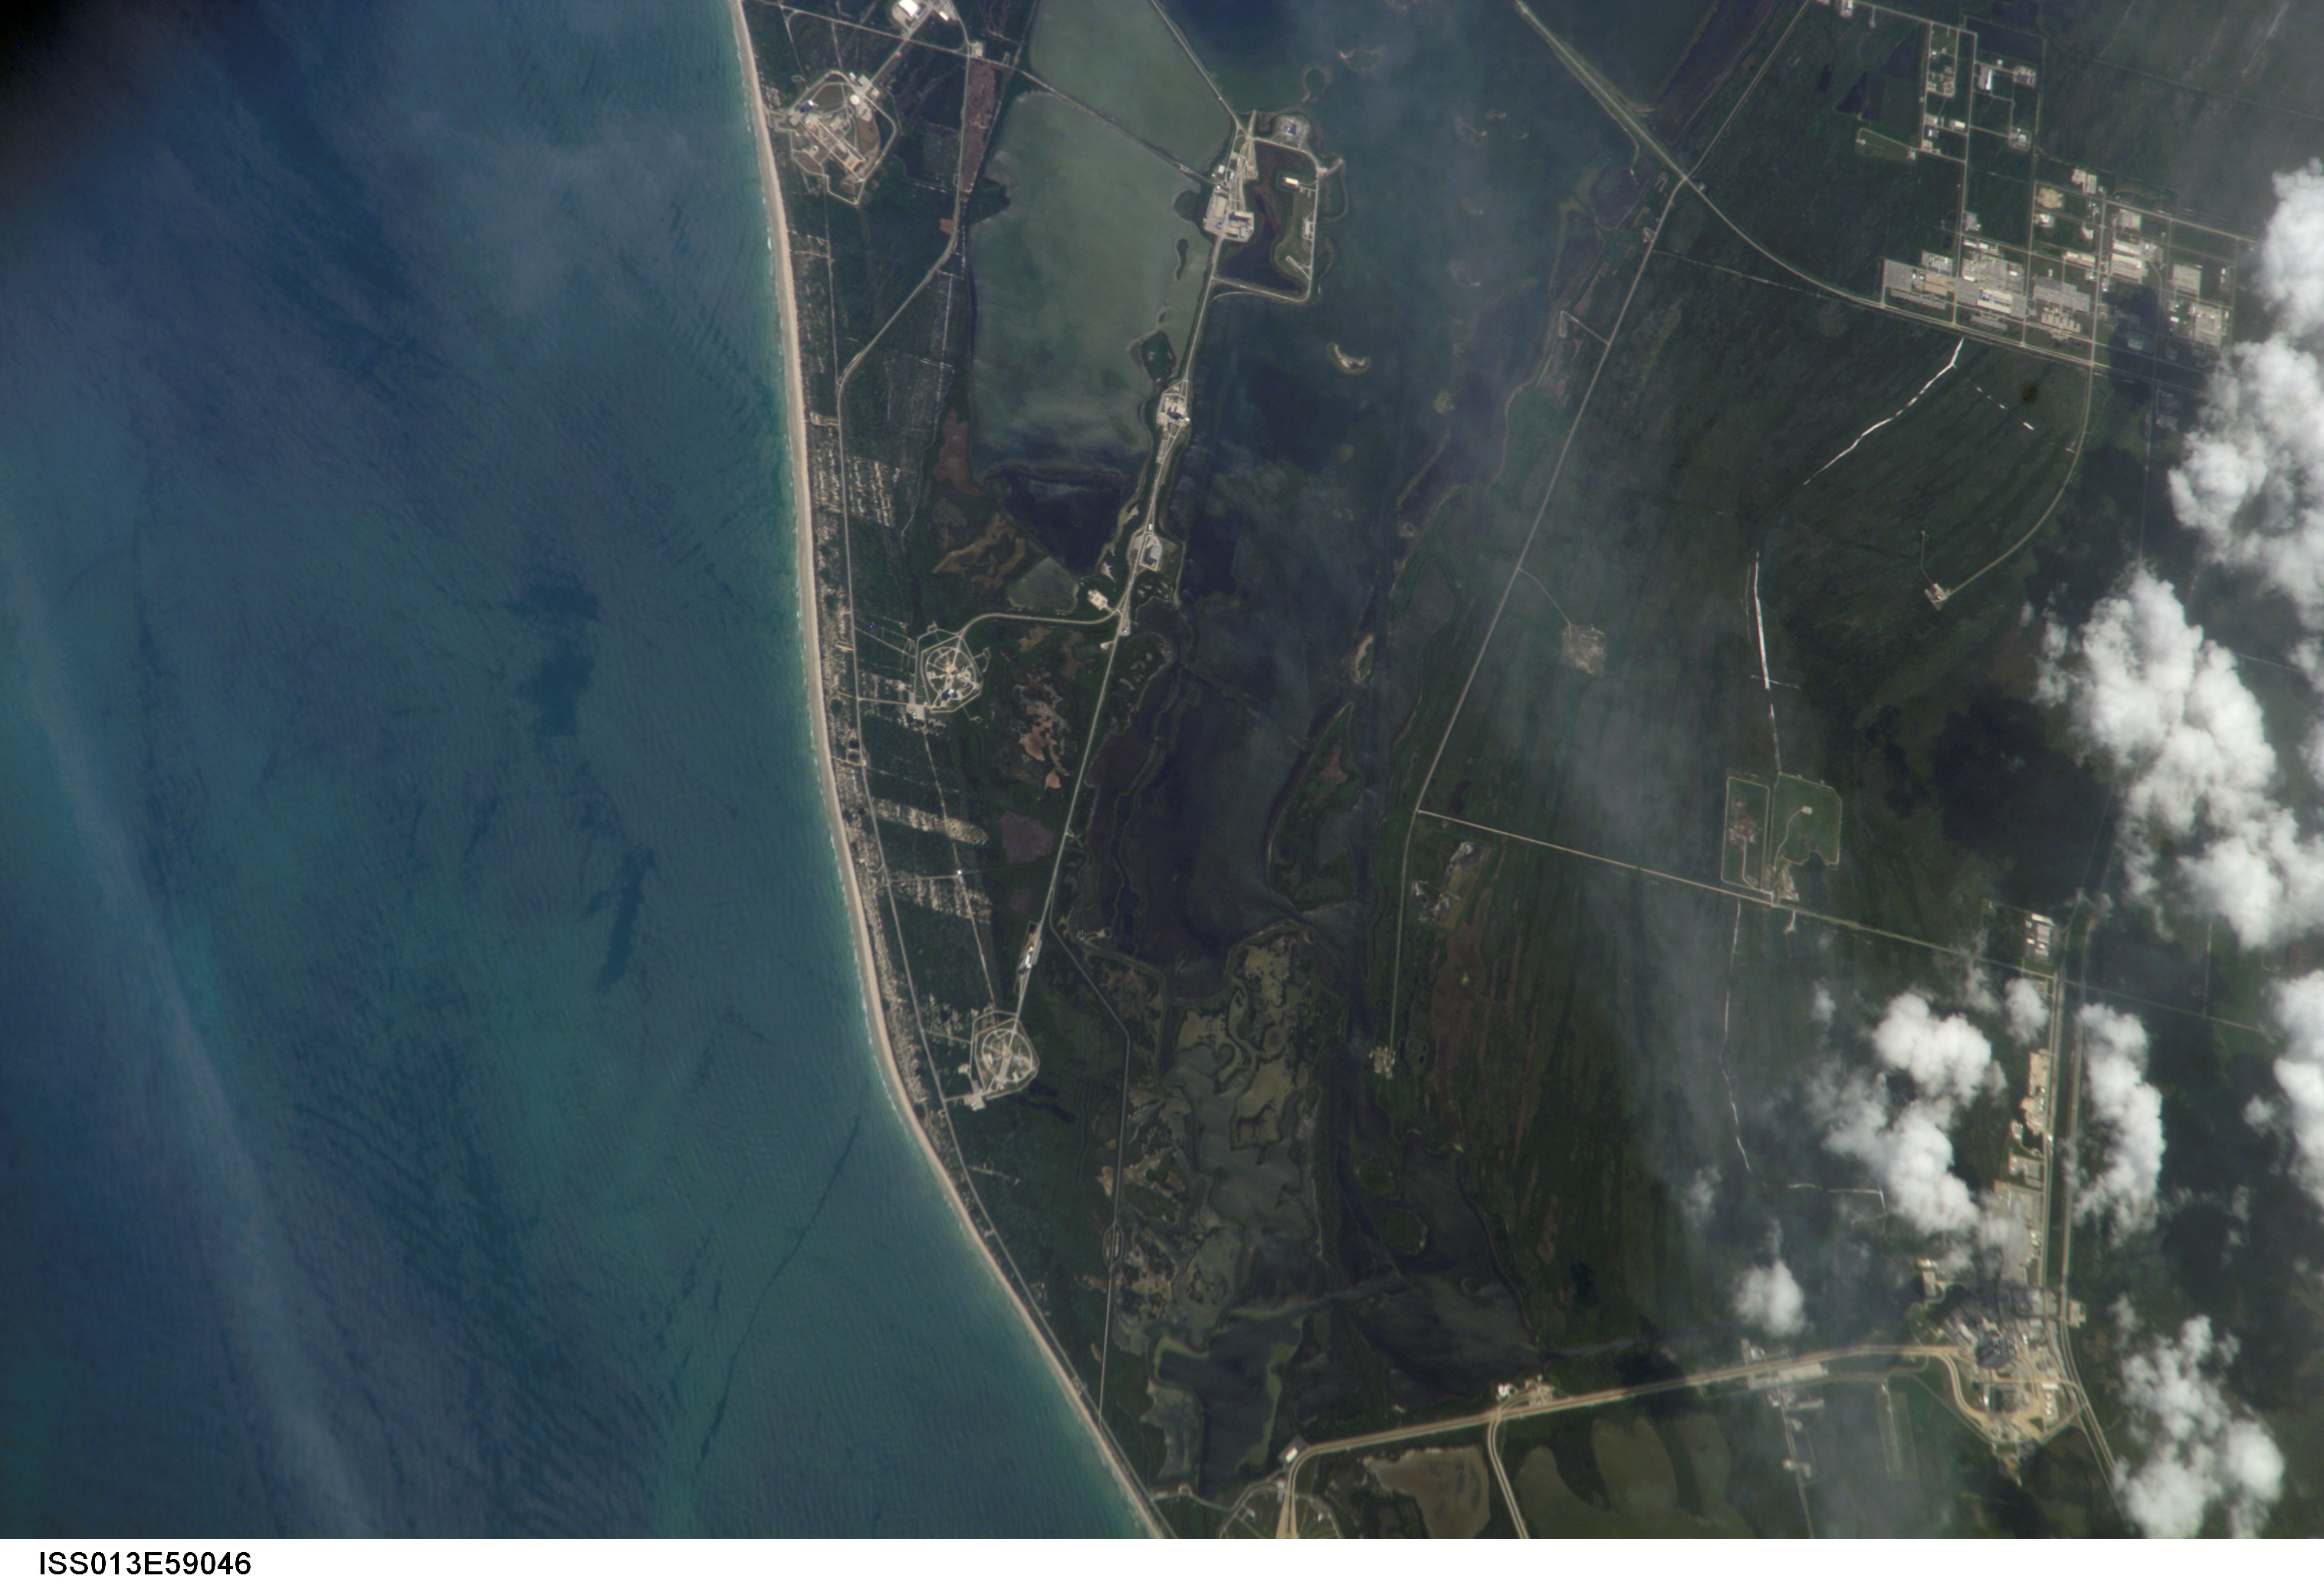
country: USA-FLORIDA
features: KENNEDY SPACE CENTER
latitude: 28.6
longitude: -80.6
